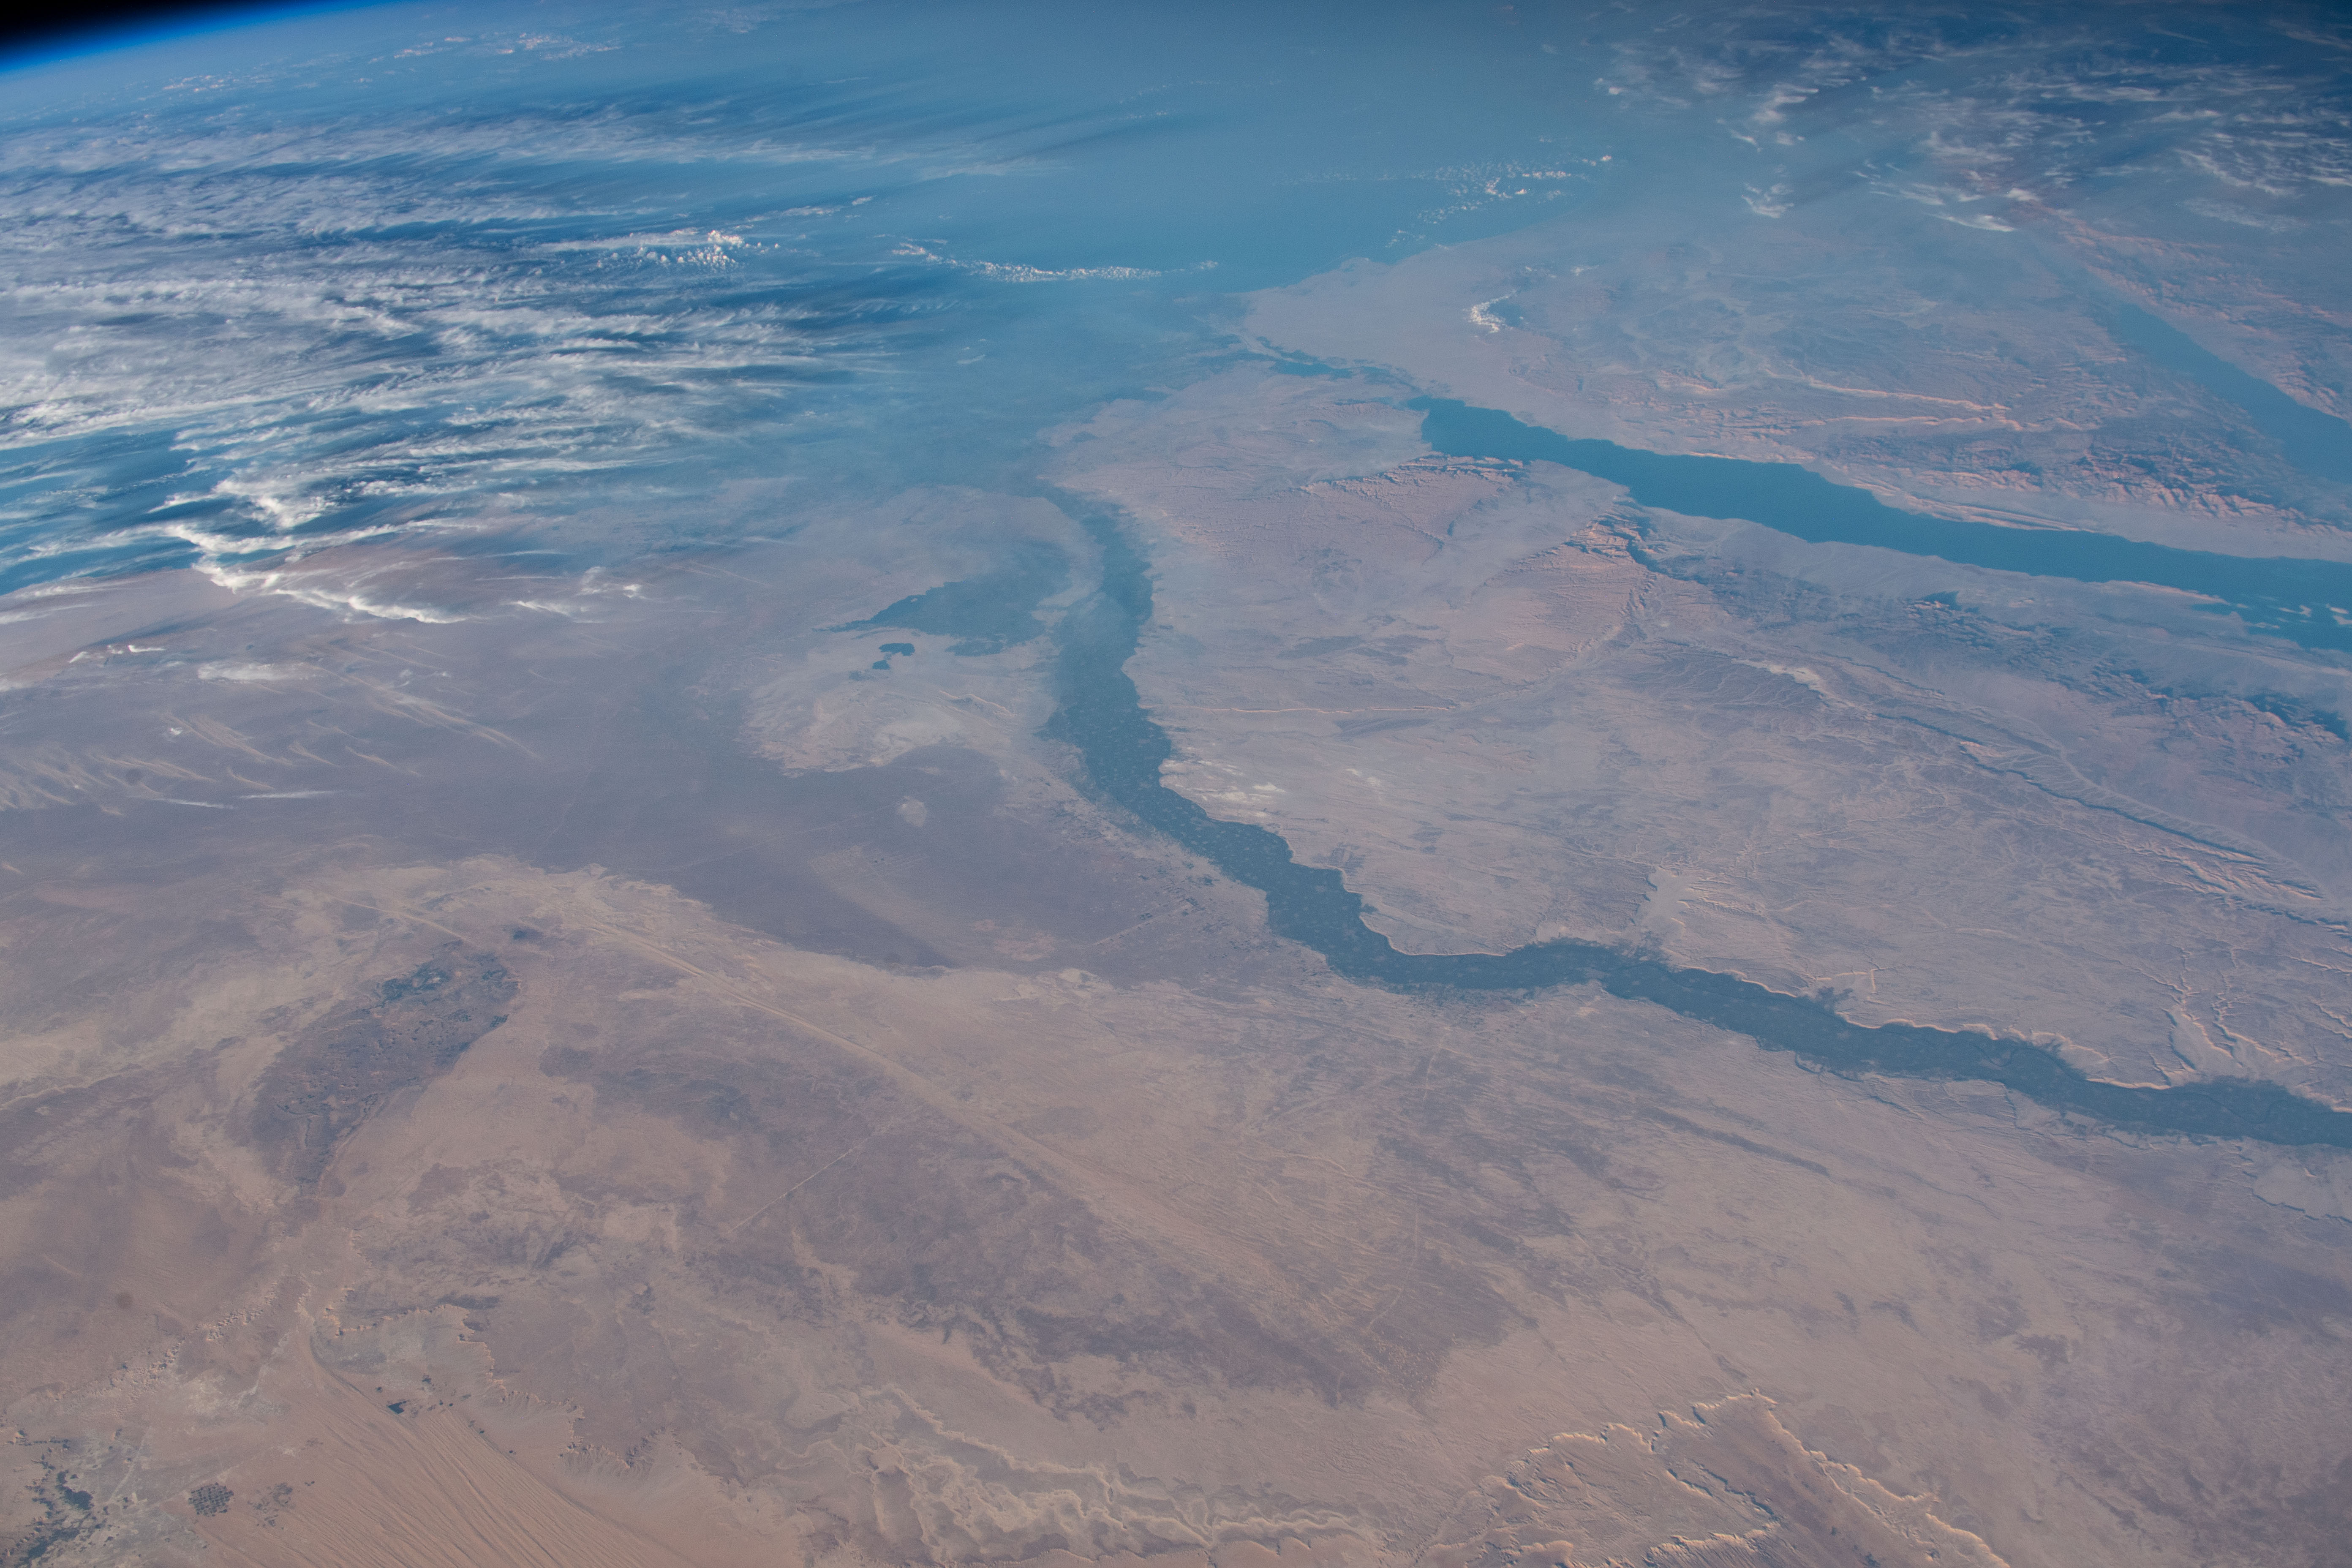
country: EGYPT
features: NILE RIVER, NILE DELTA, FAIYUM, GULF OF SUEZ
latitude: 28.5
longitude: 31.0
